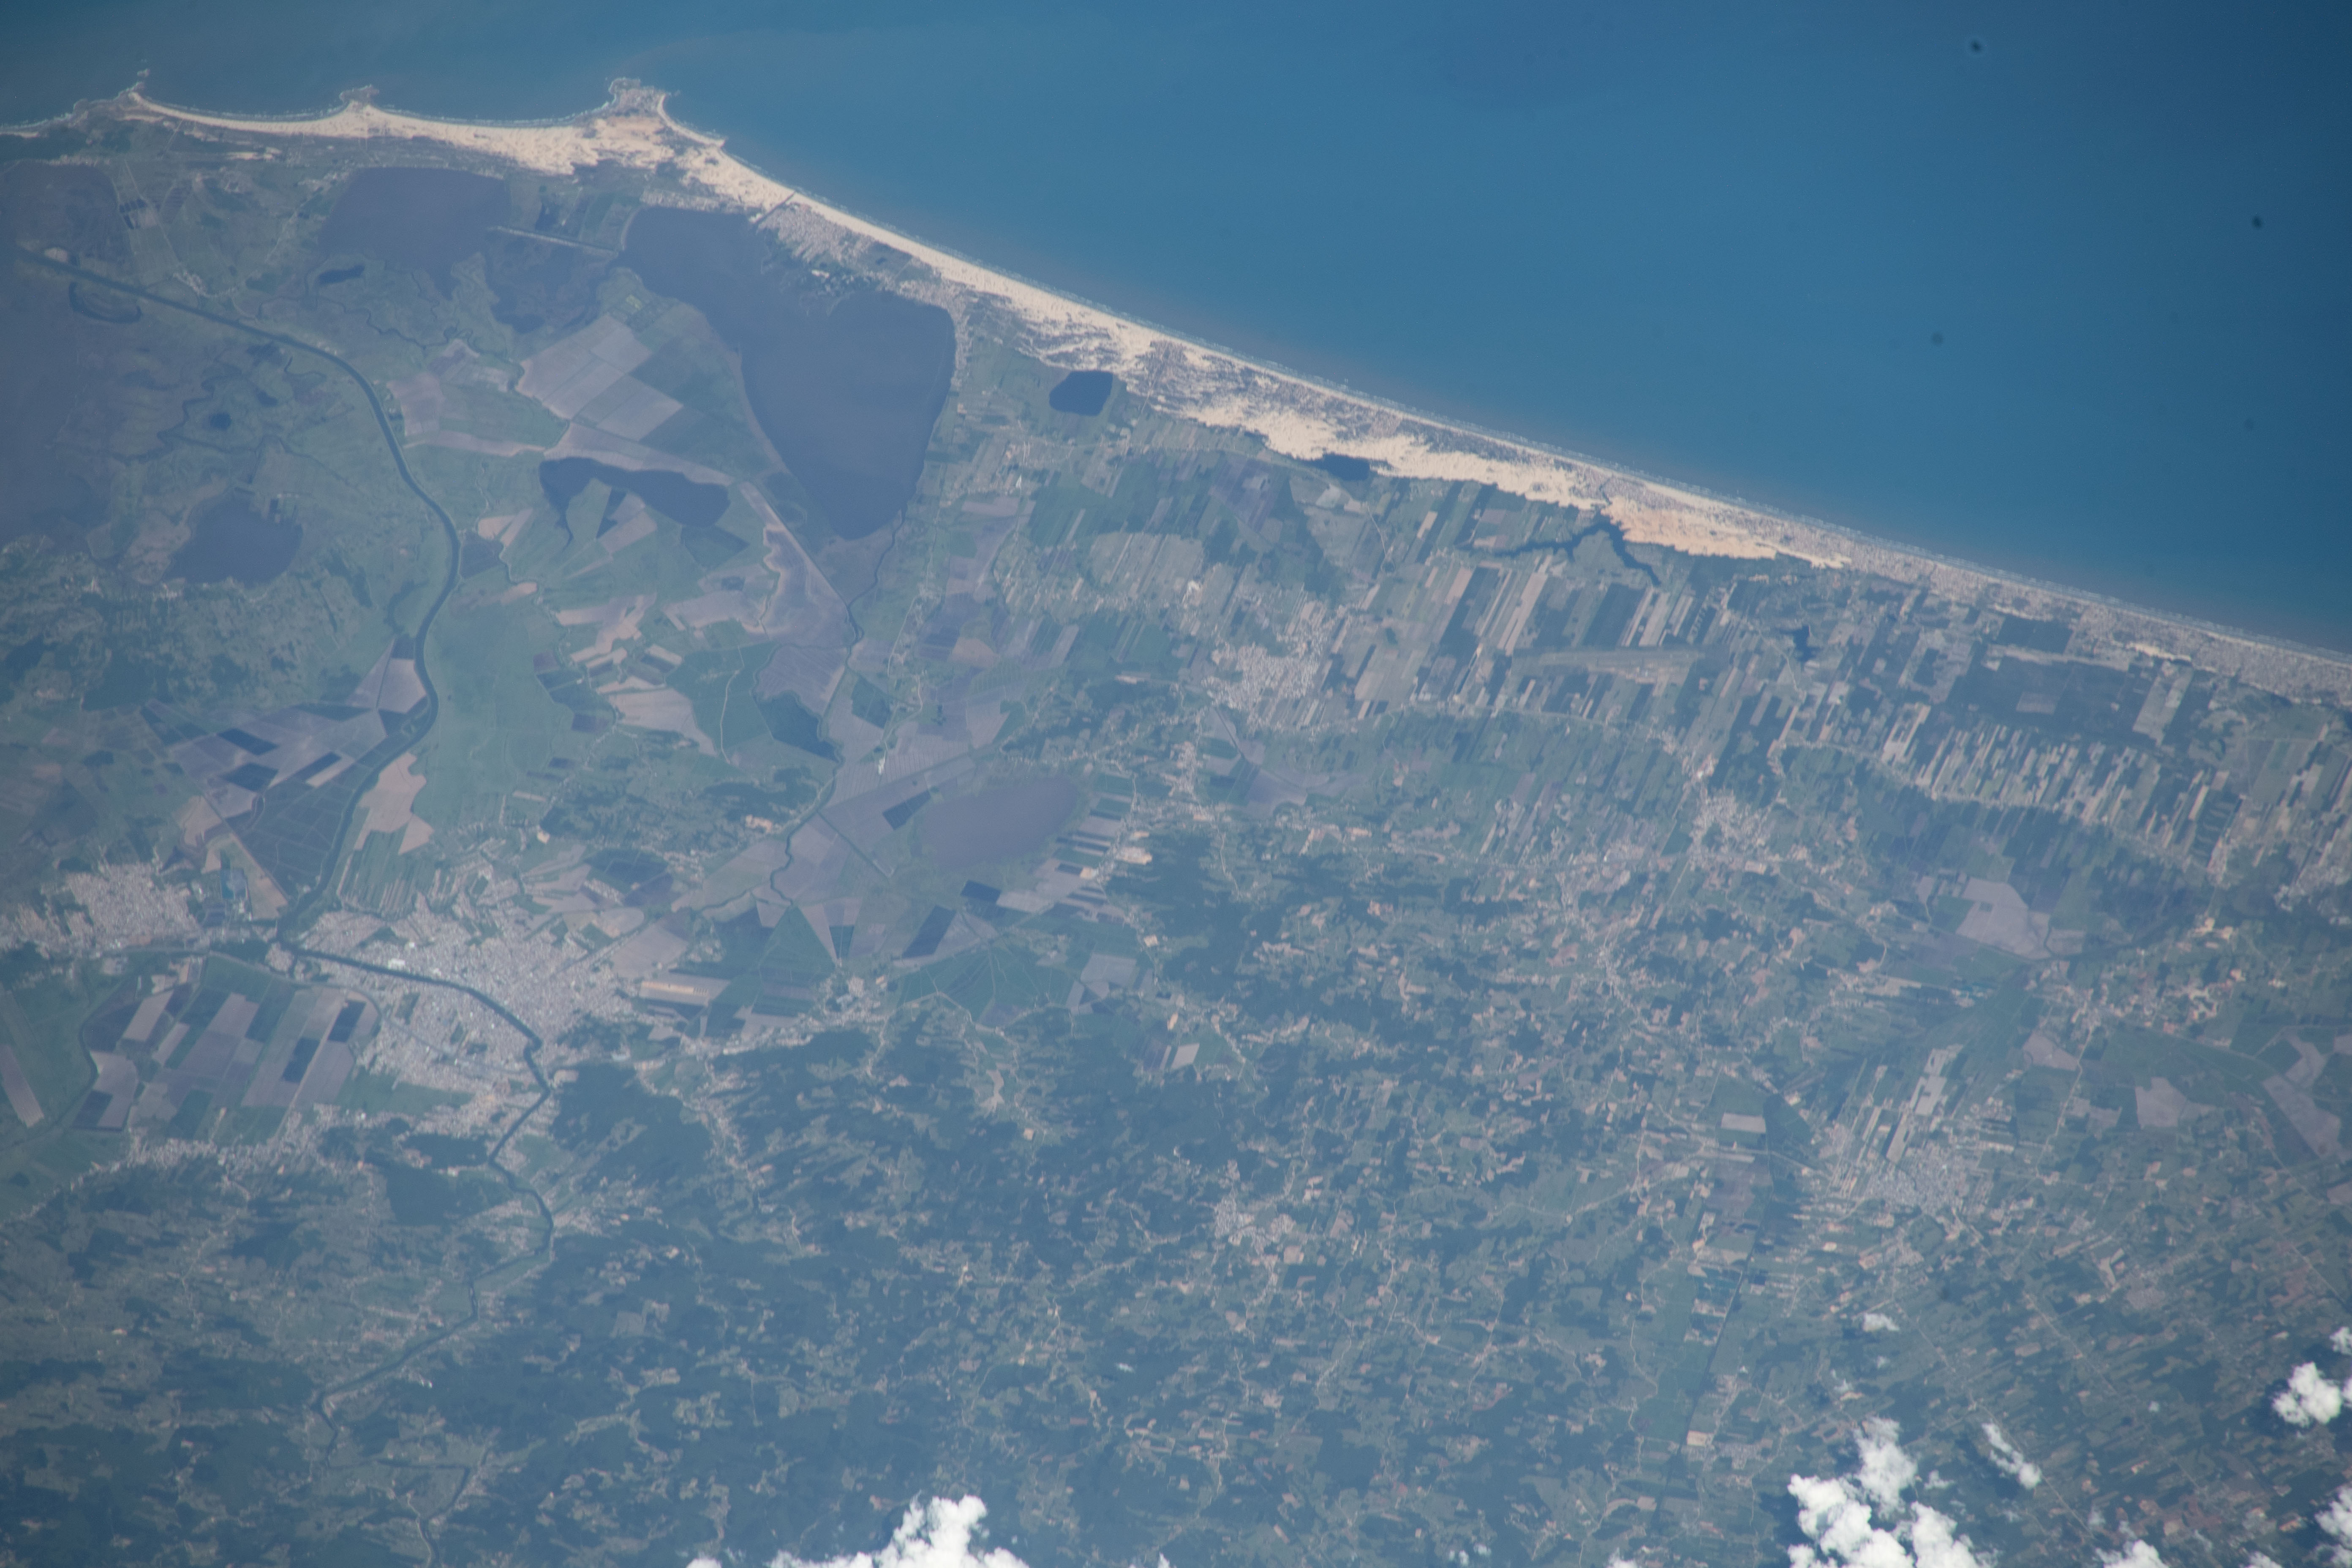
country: BRAZIL
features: TUBARAO
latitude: -28.6
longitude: -49.0
